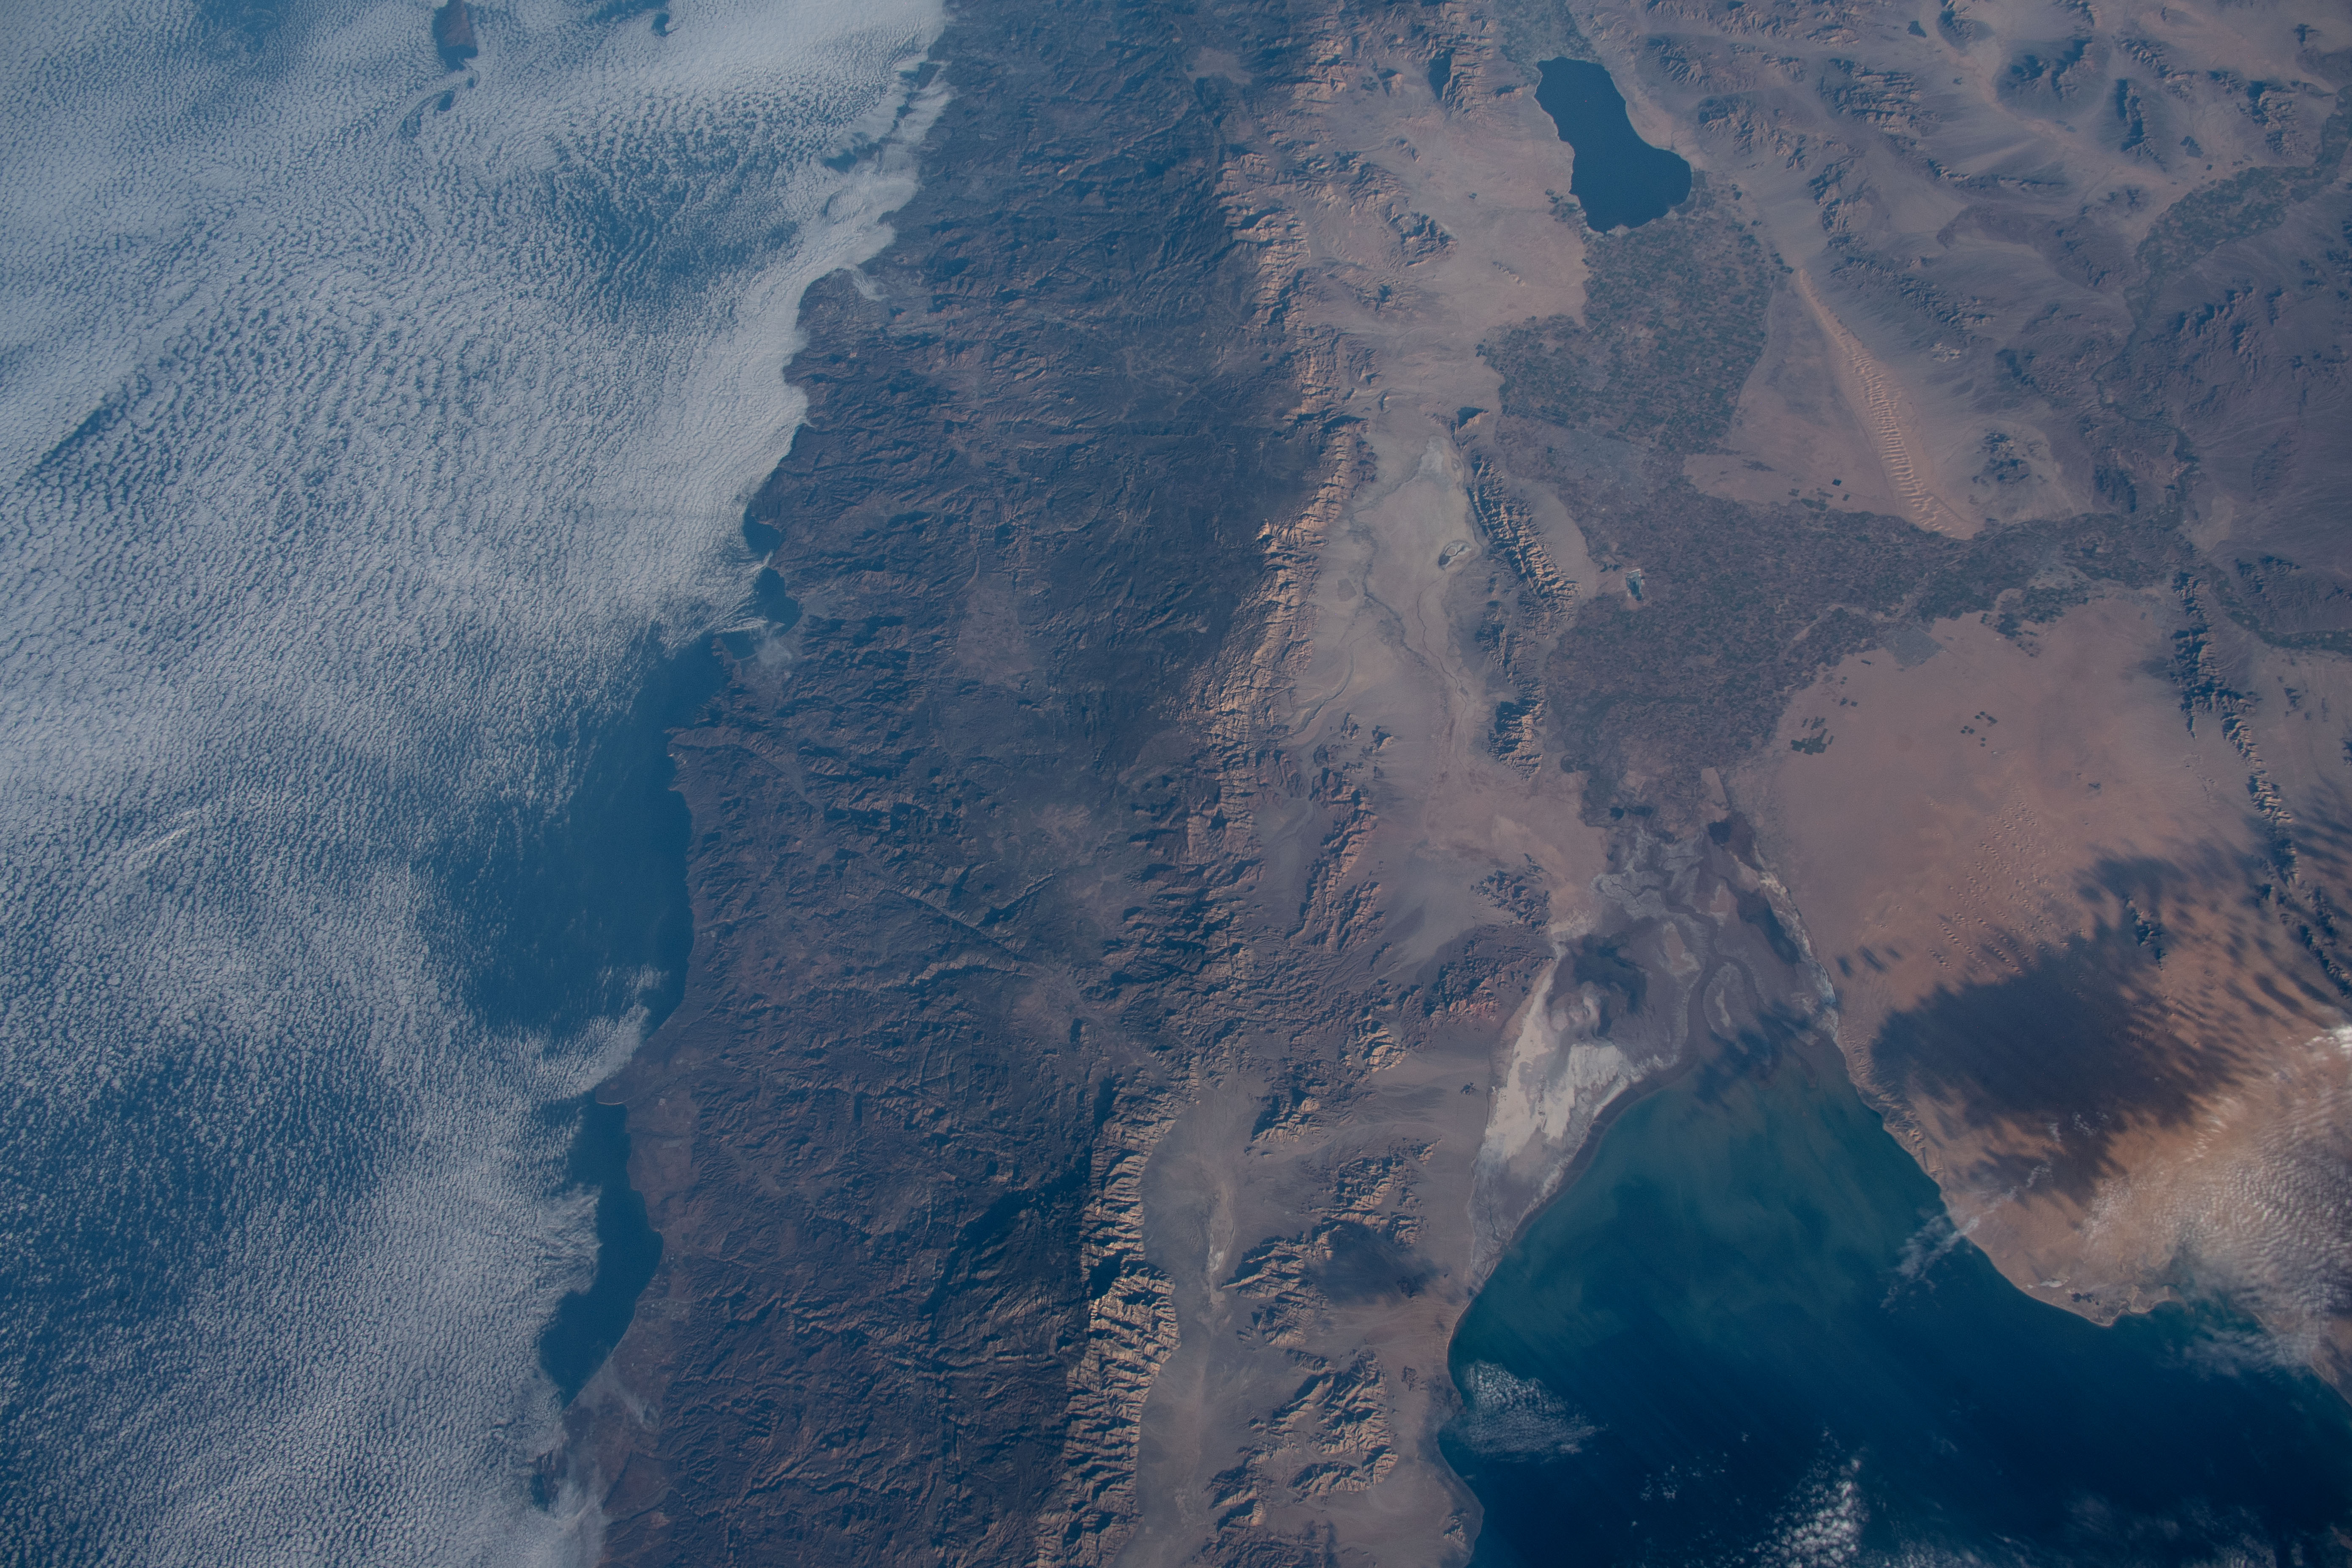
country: MEXICO
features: WAGNER BASIN, CERRO PICACHO DEL DIABLO, SALTON SEA, SONORAN DESERT
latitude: 32.0
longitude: -115.5
